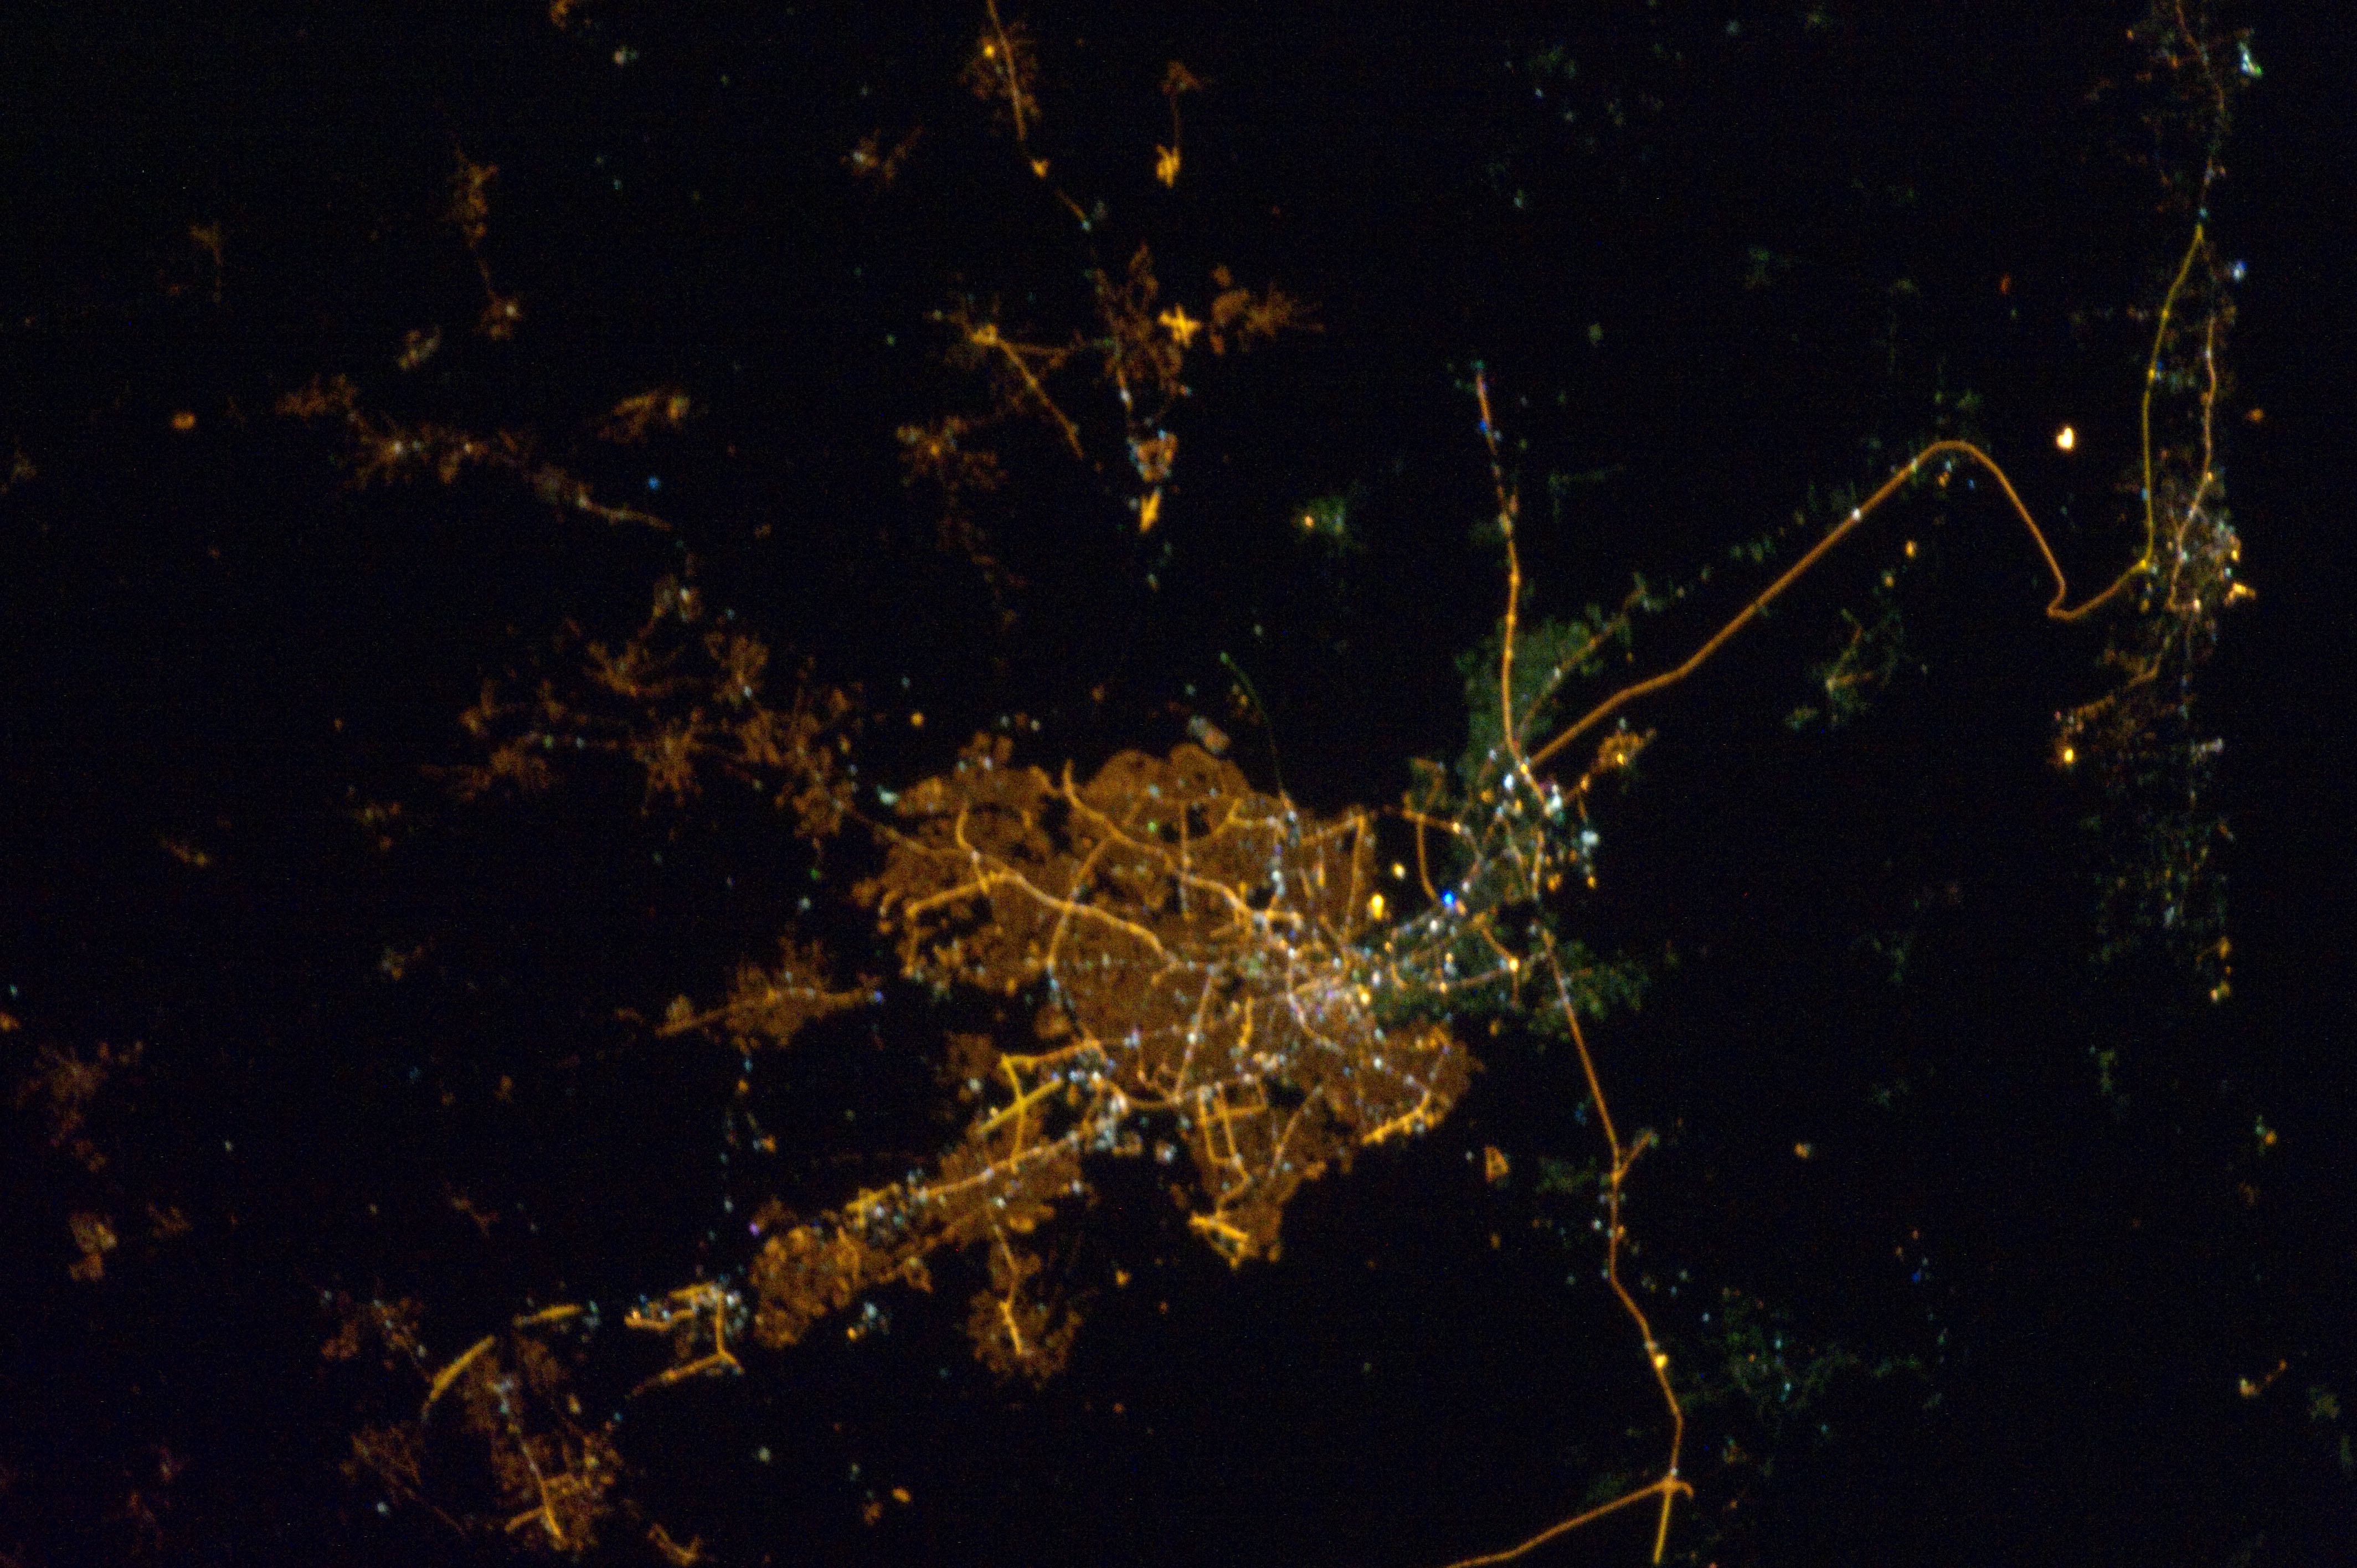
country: CYPRUS
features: NICOSIA CYPRUS AT NIGHT
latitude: 35.1
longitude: 33.3
